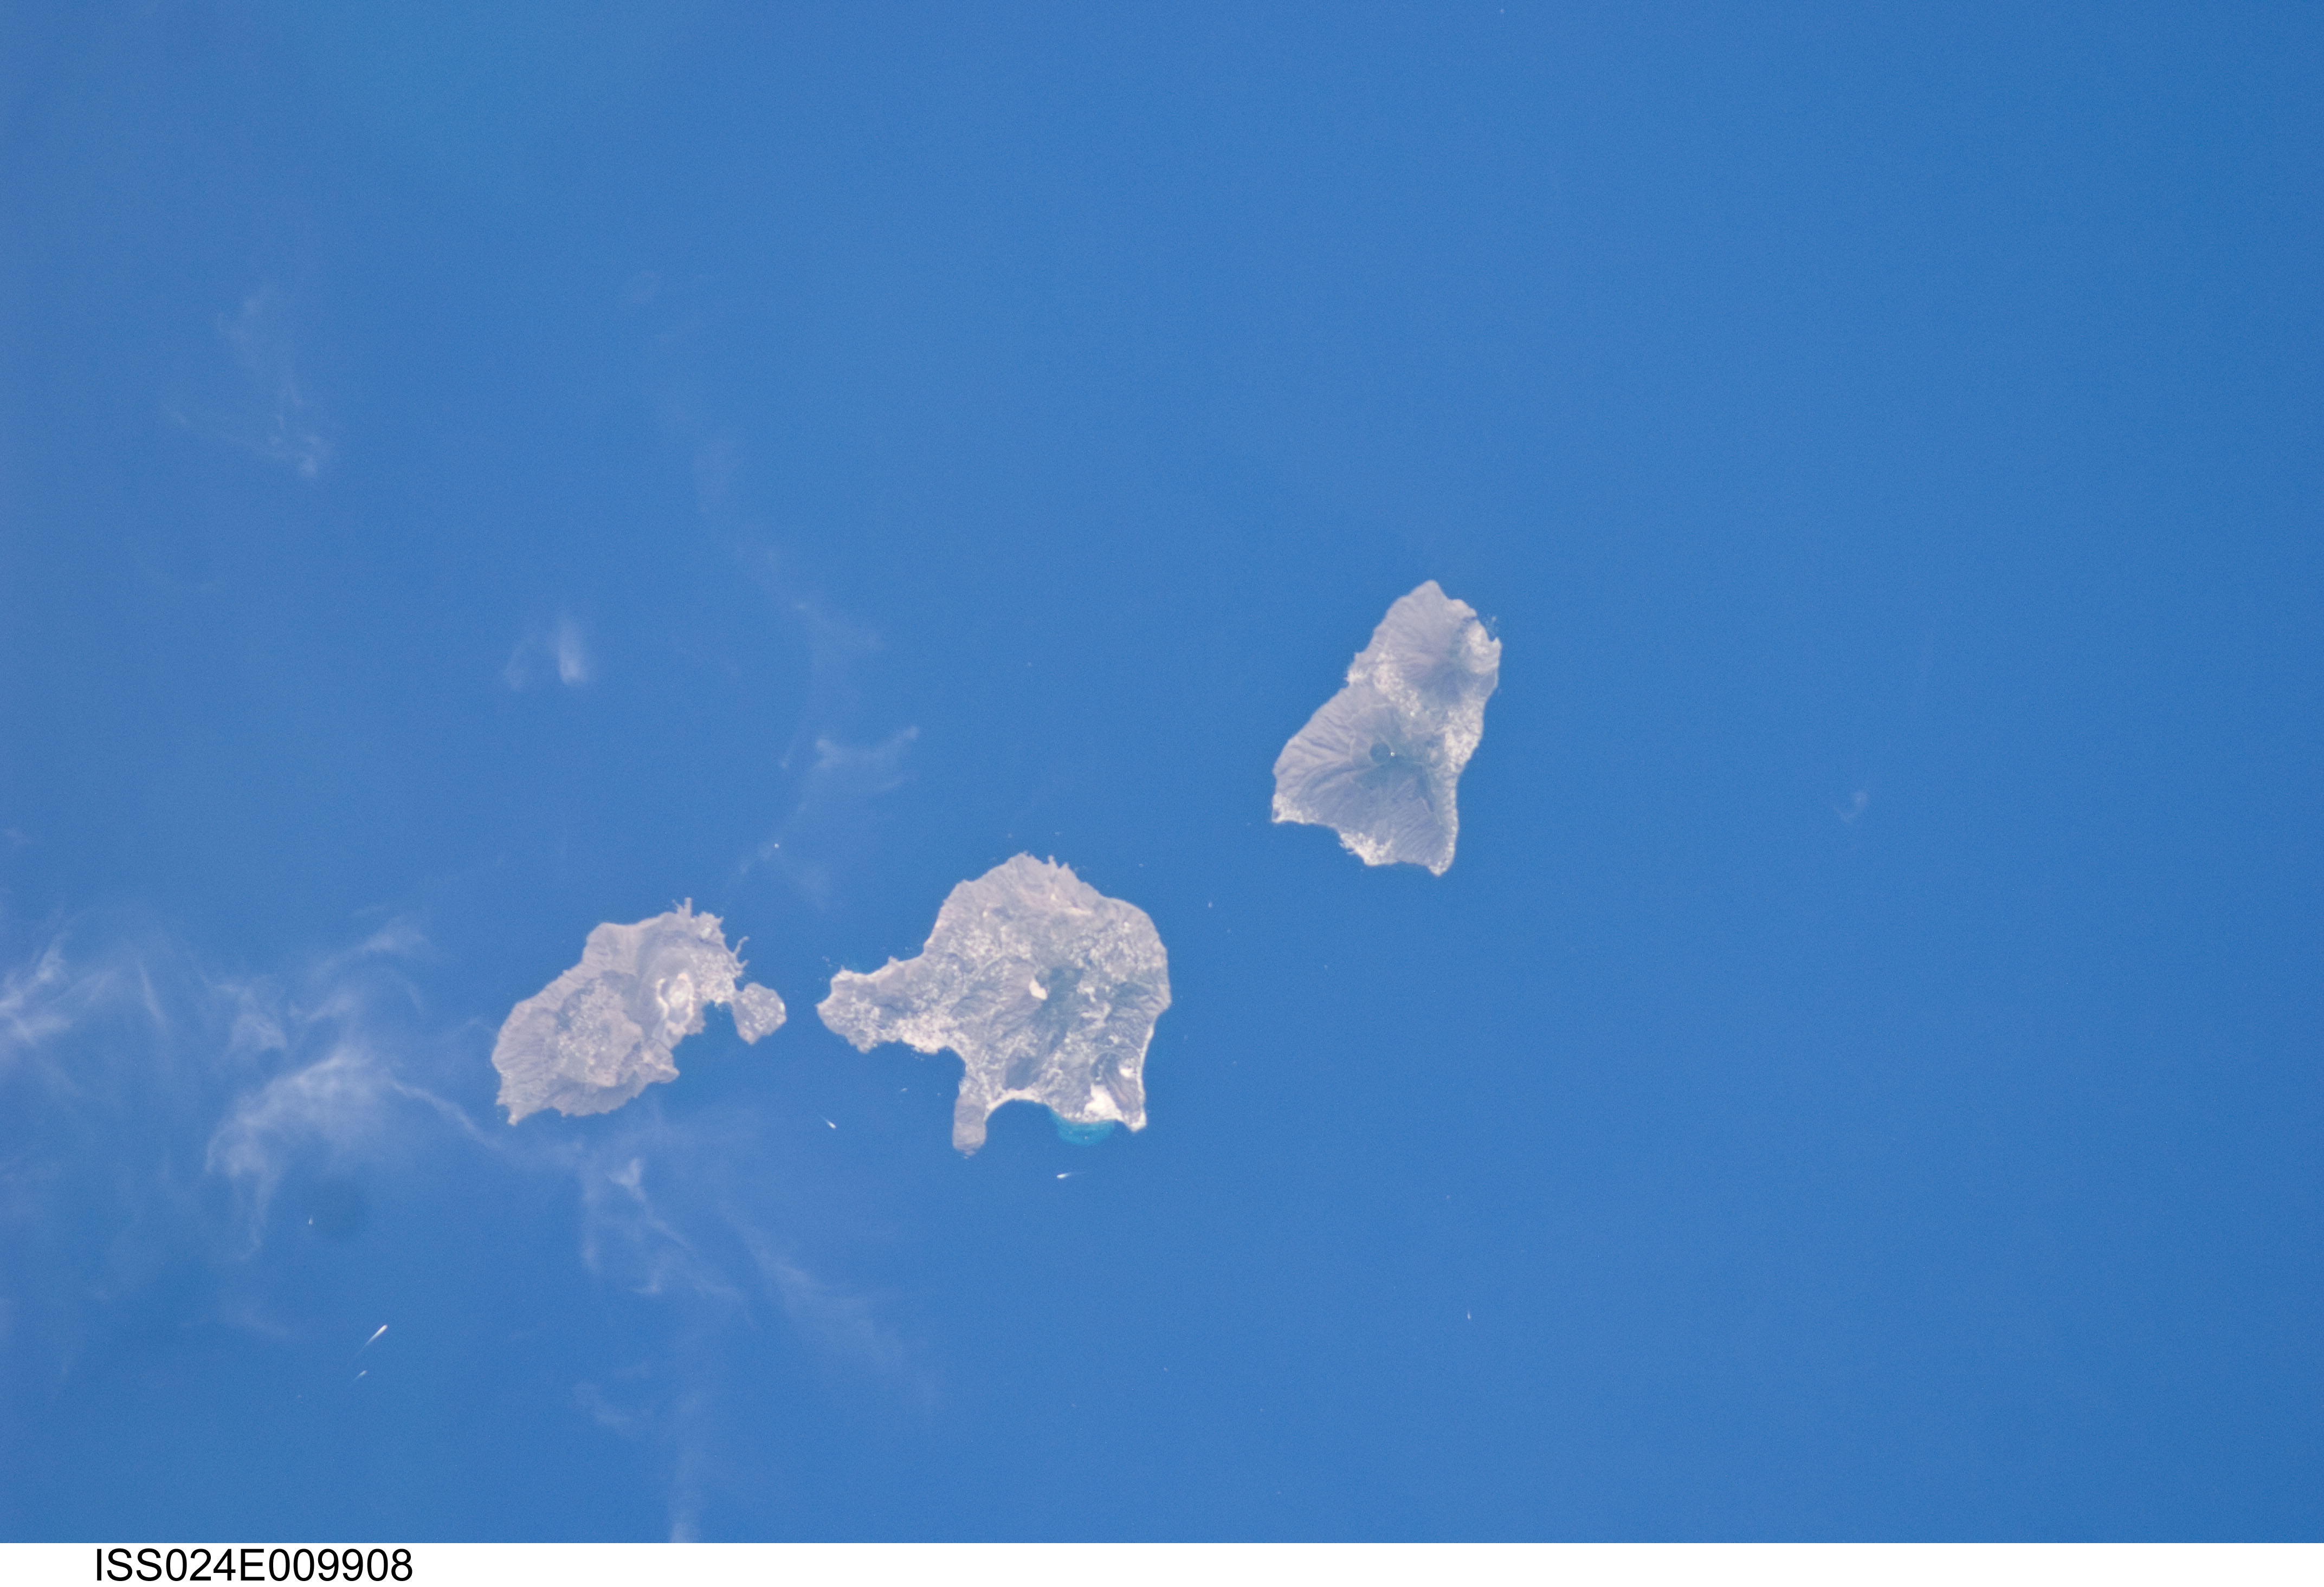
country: SICILY
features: AEOLIAN ISLANDS, LIPARI I., TYRRHENIAN SEA
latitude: 38.5
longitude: 14.9
